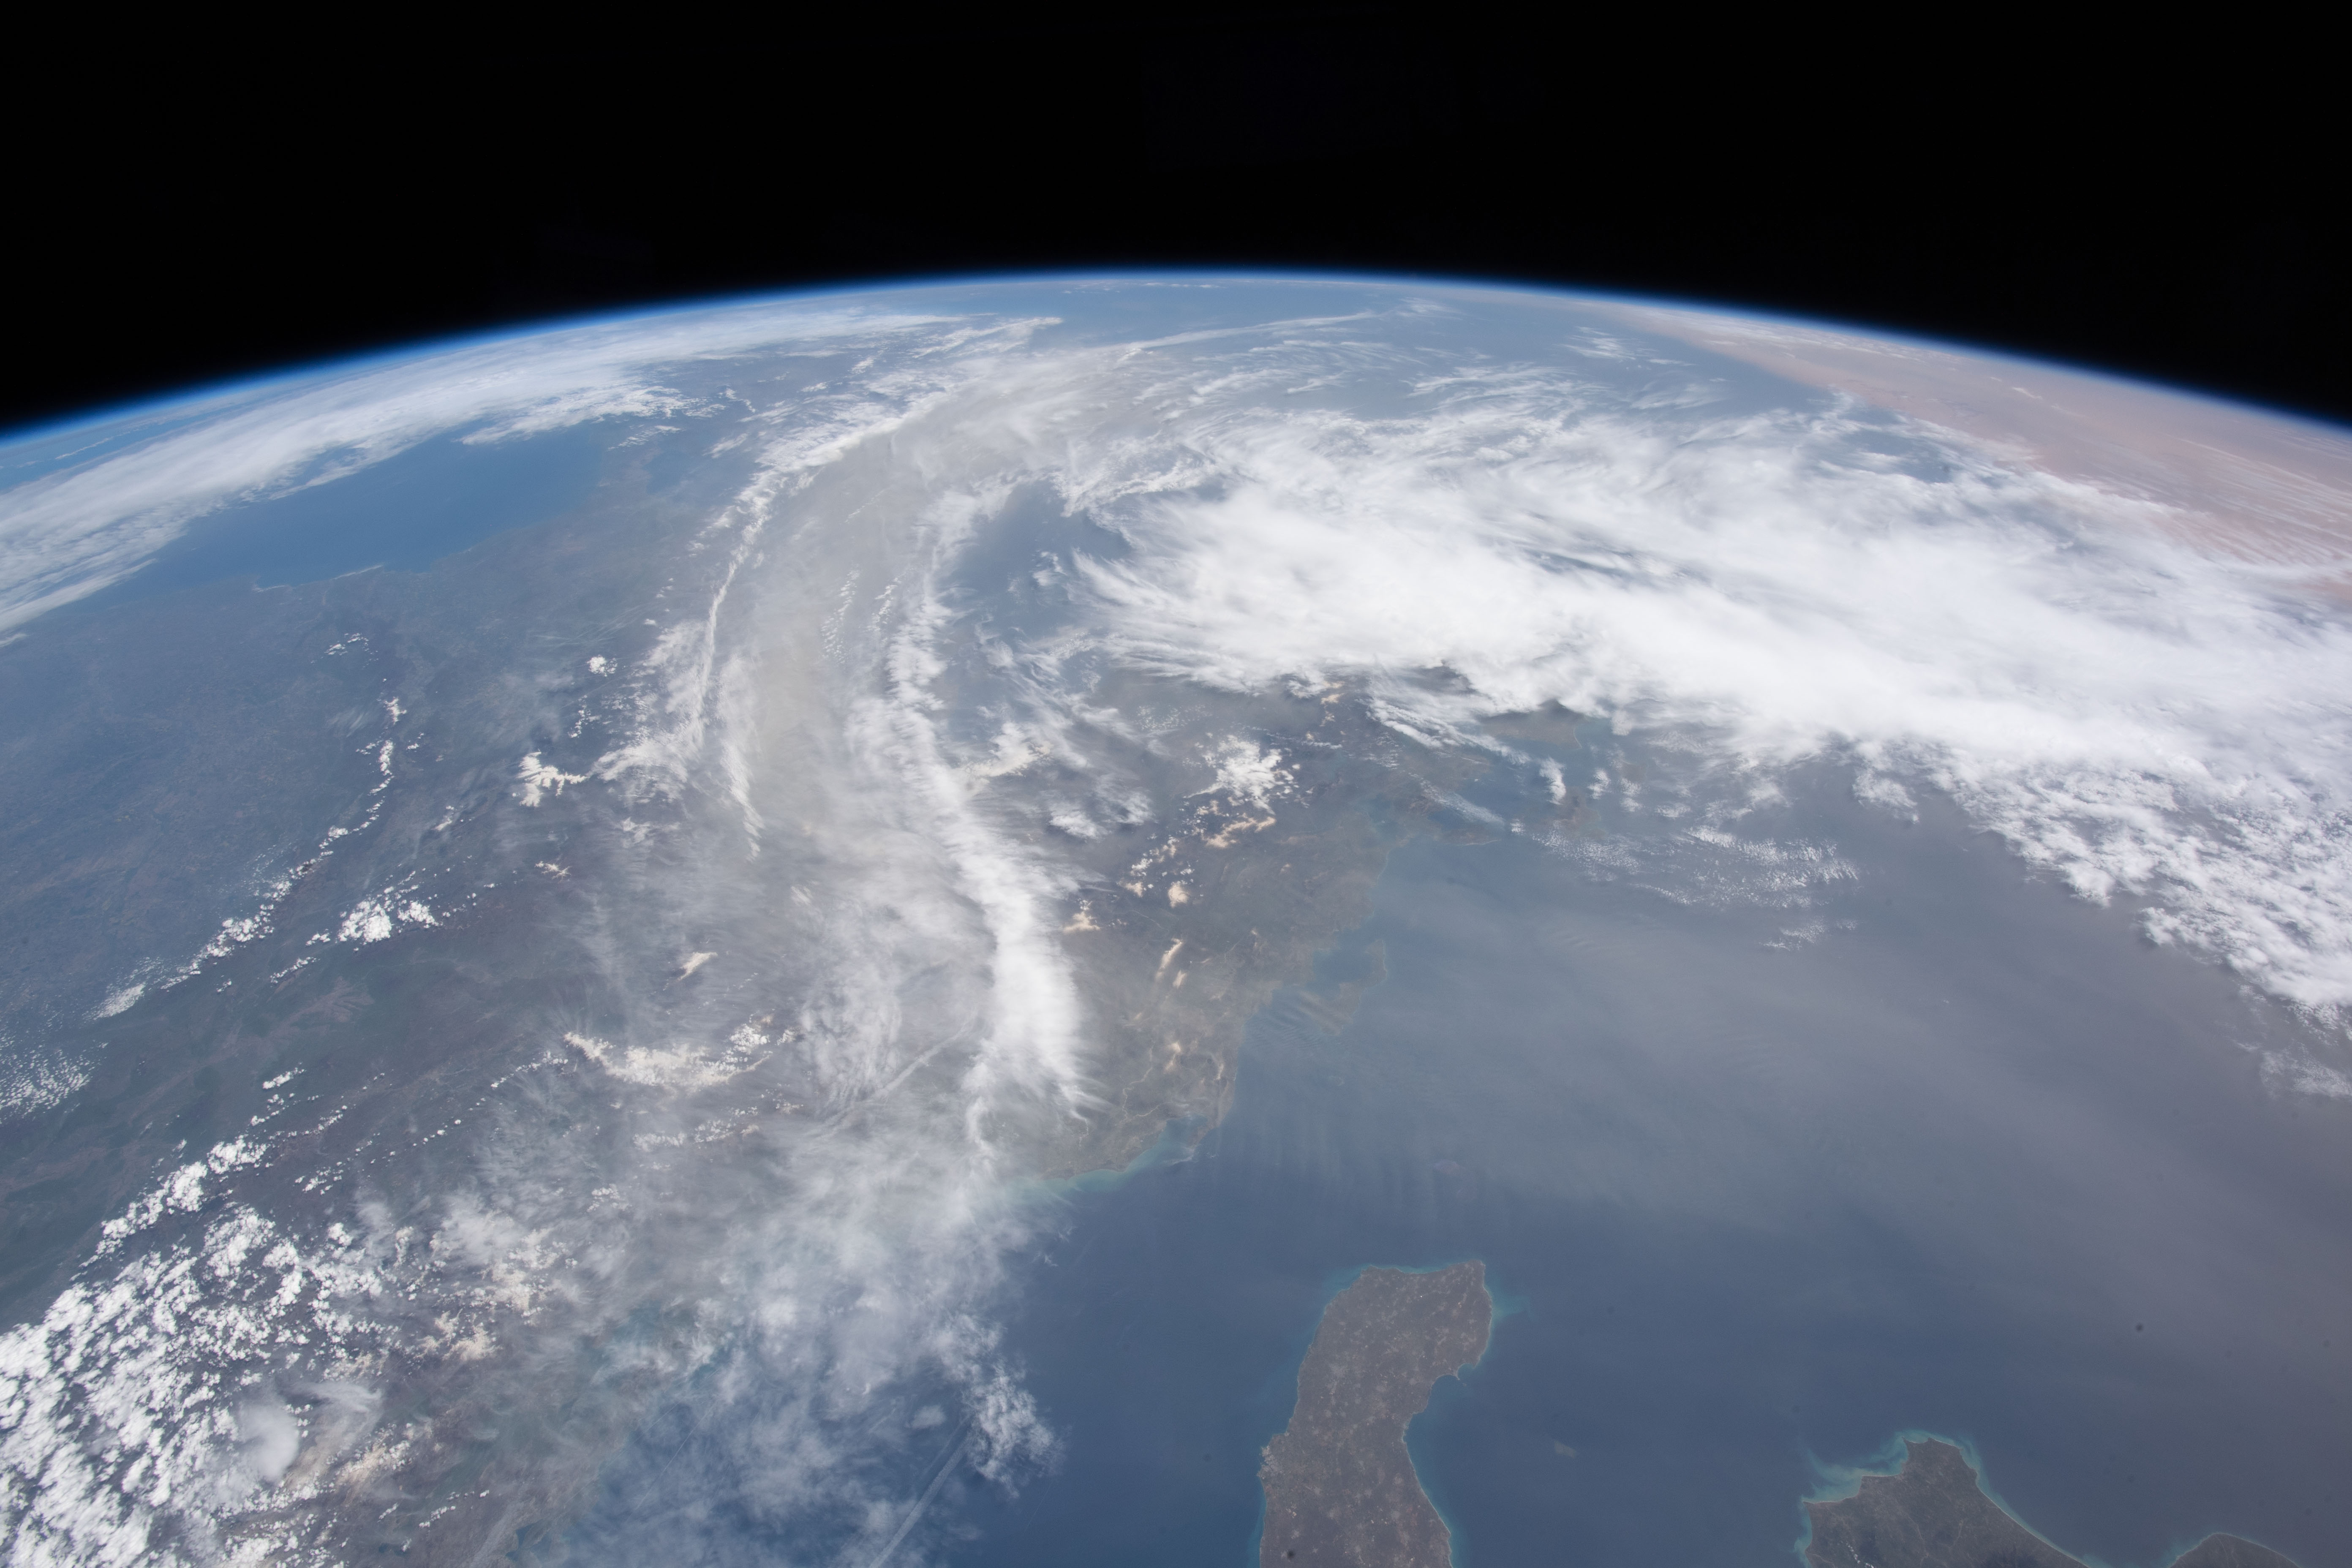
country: GREECE
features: IONIAN SEA, TARANTO VALLEY, NARDO, MAGLIE, TRICASE, OTRATO, VLORA, CORFU, LIMB, PARGA
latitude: 39.5
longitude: 19.5
